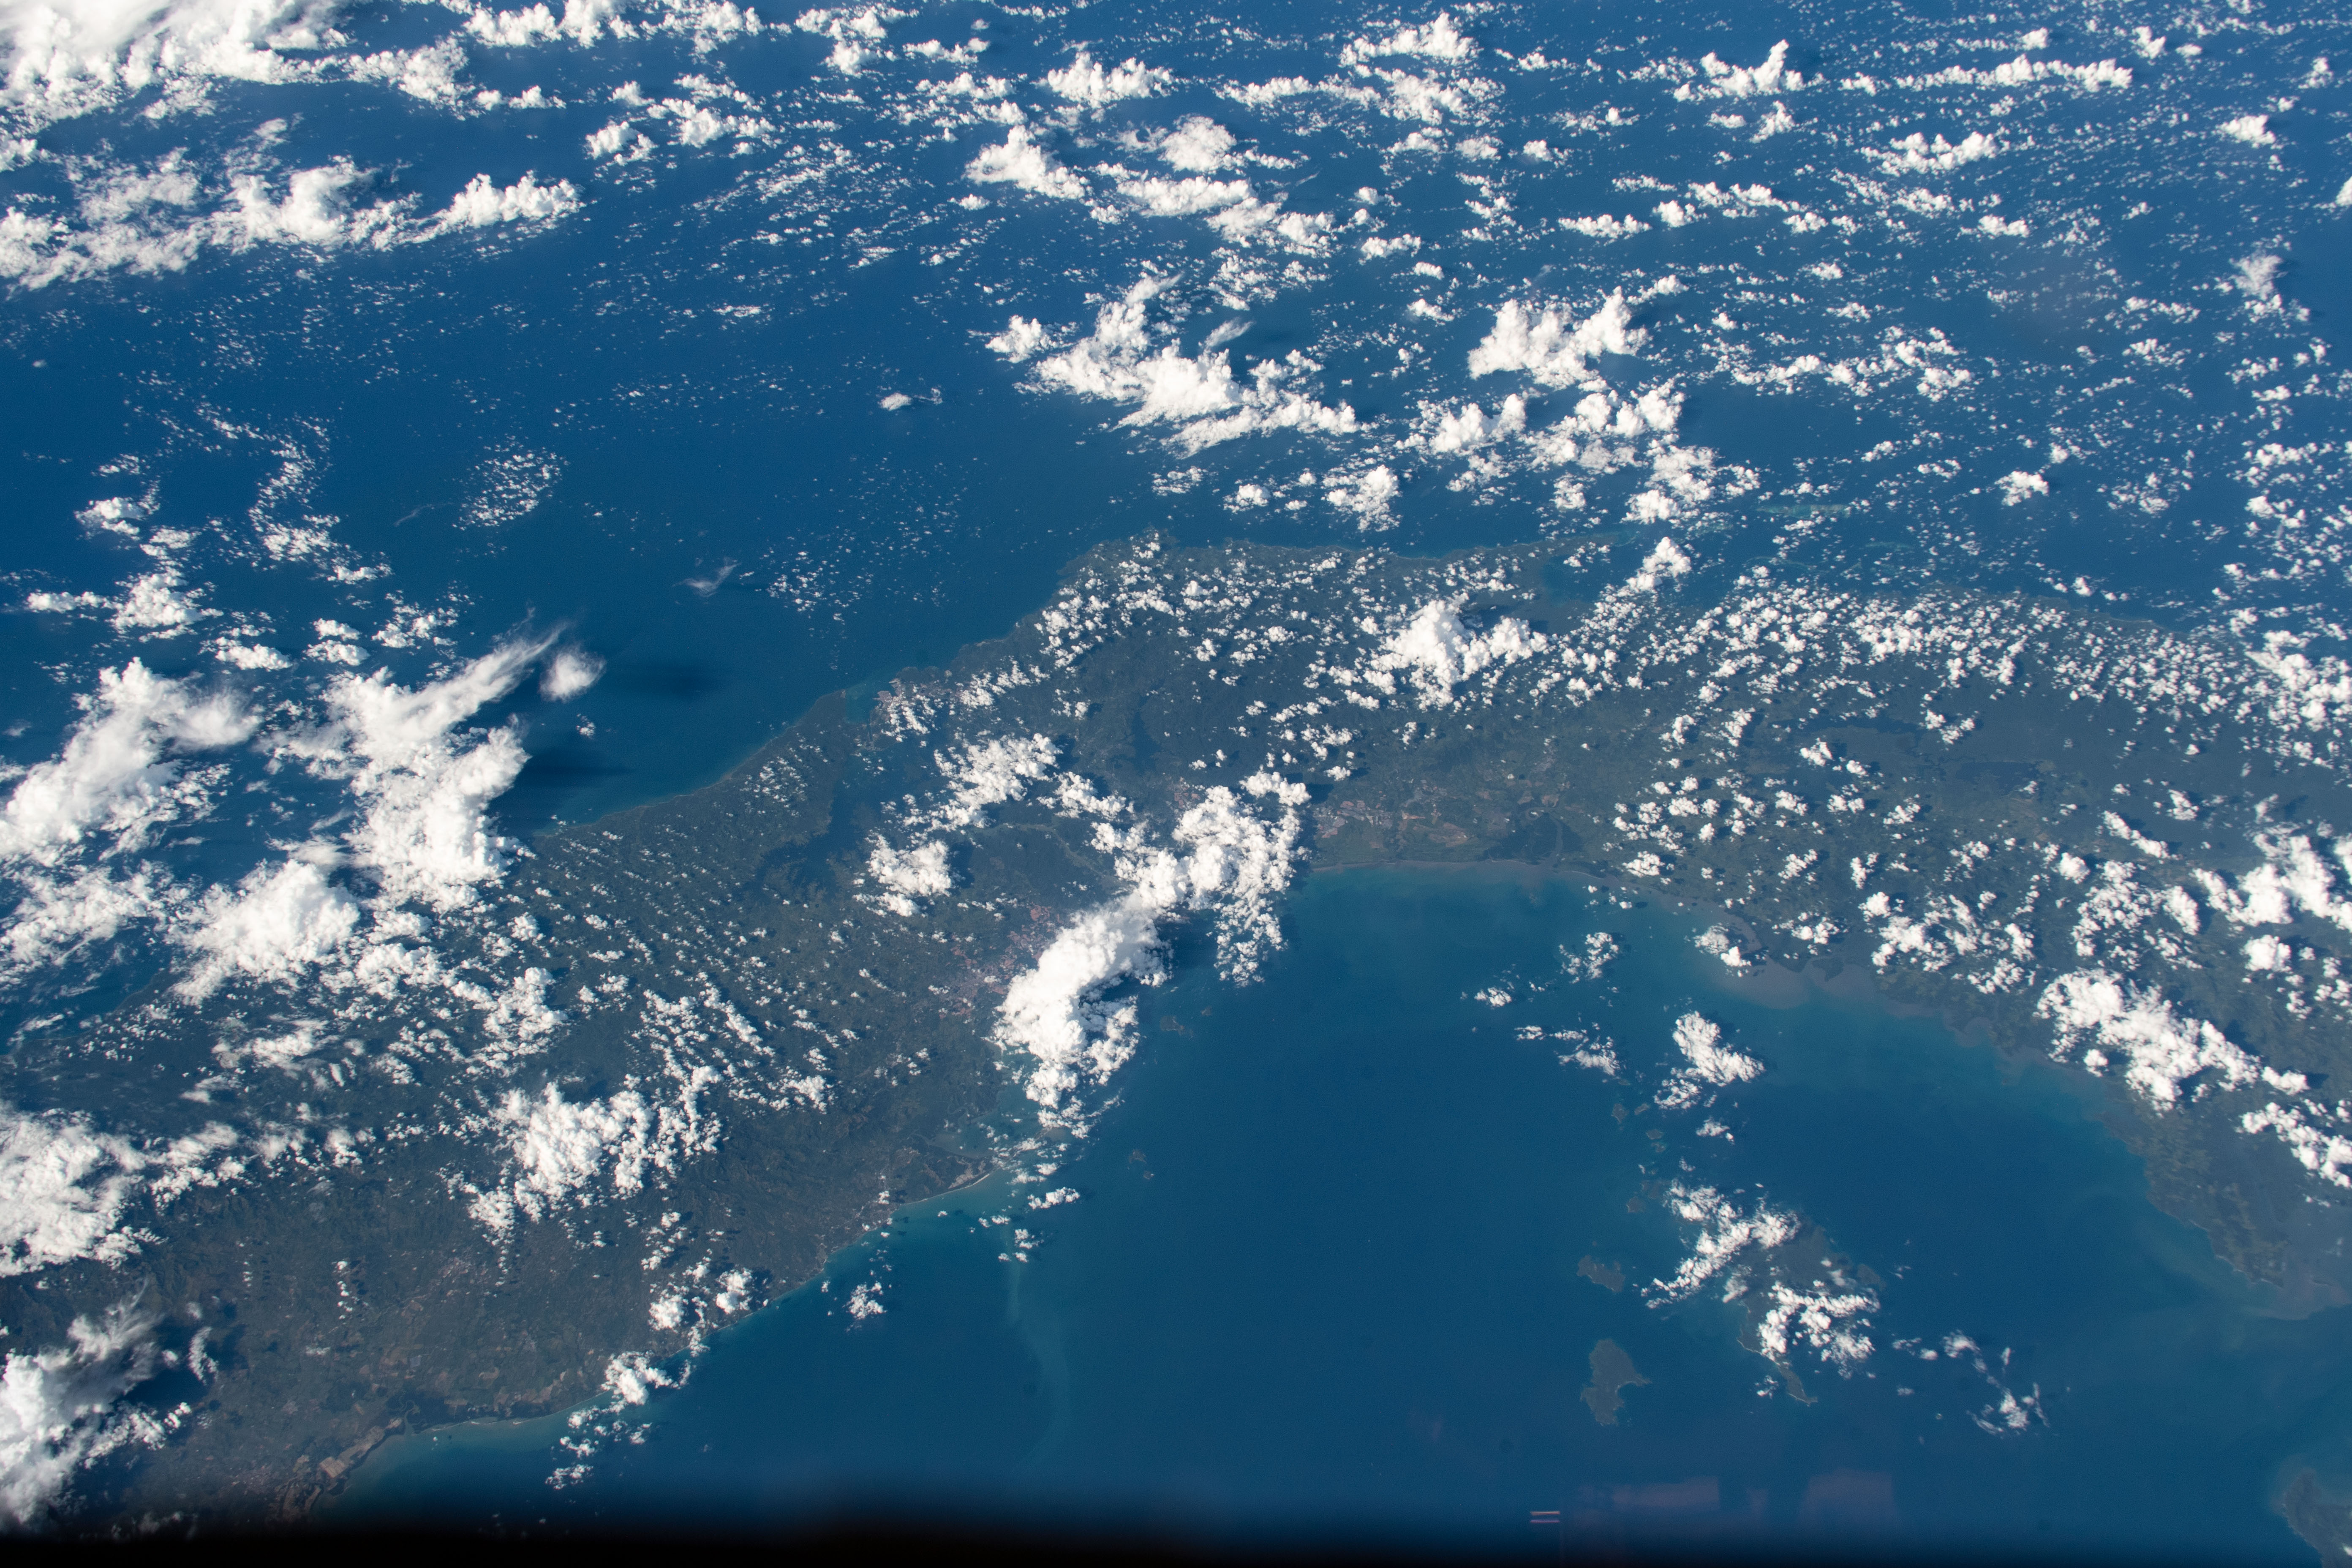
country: PANAMA
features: PANAMA, LAGO GATUN, SOBERANIA NATINAL PARK
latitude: 9.0
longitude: -79.5
